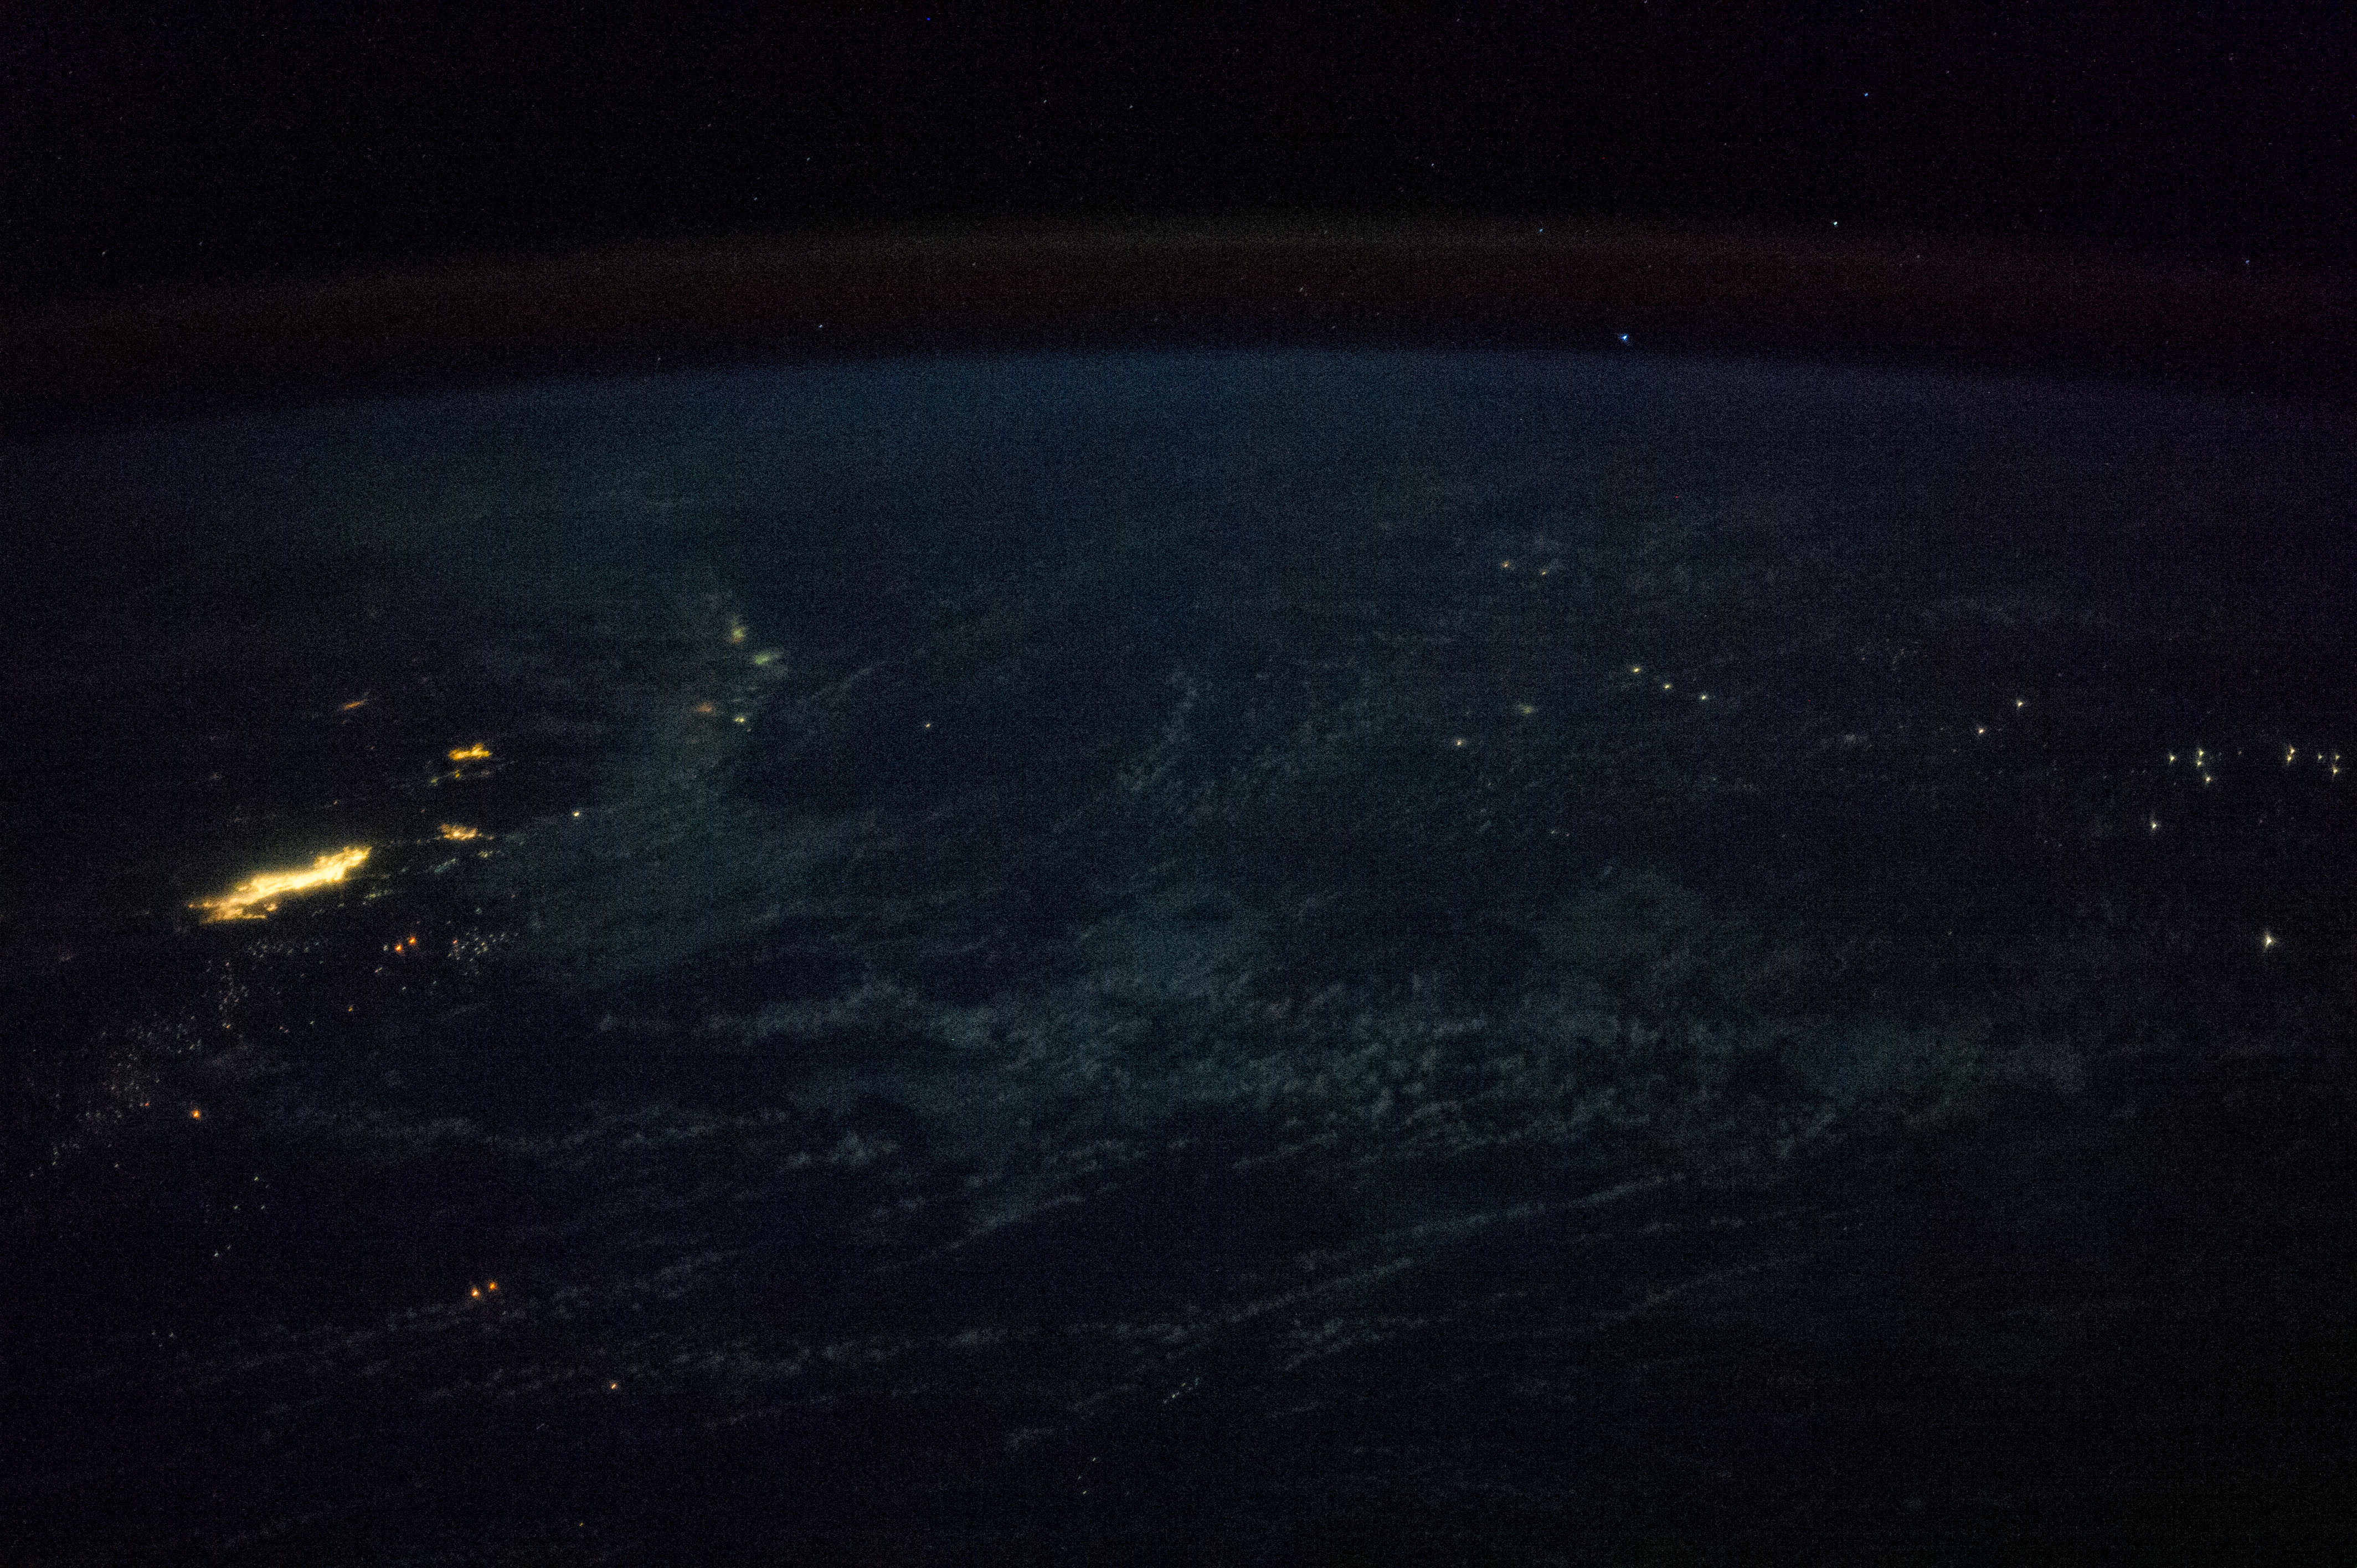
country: VIETNAM
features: SOUTH CHINA SEA, NIGHT
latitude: 9.9
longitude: 107.7
